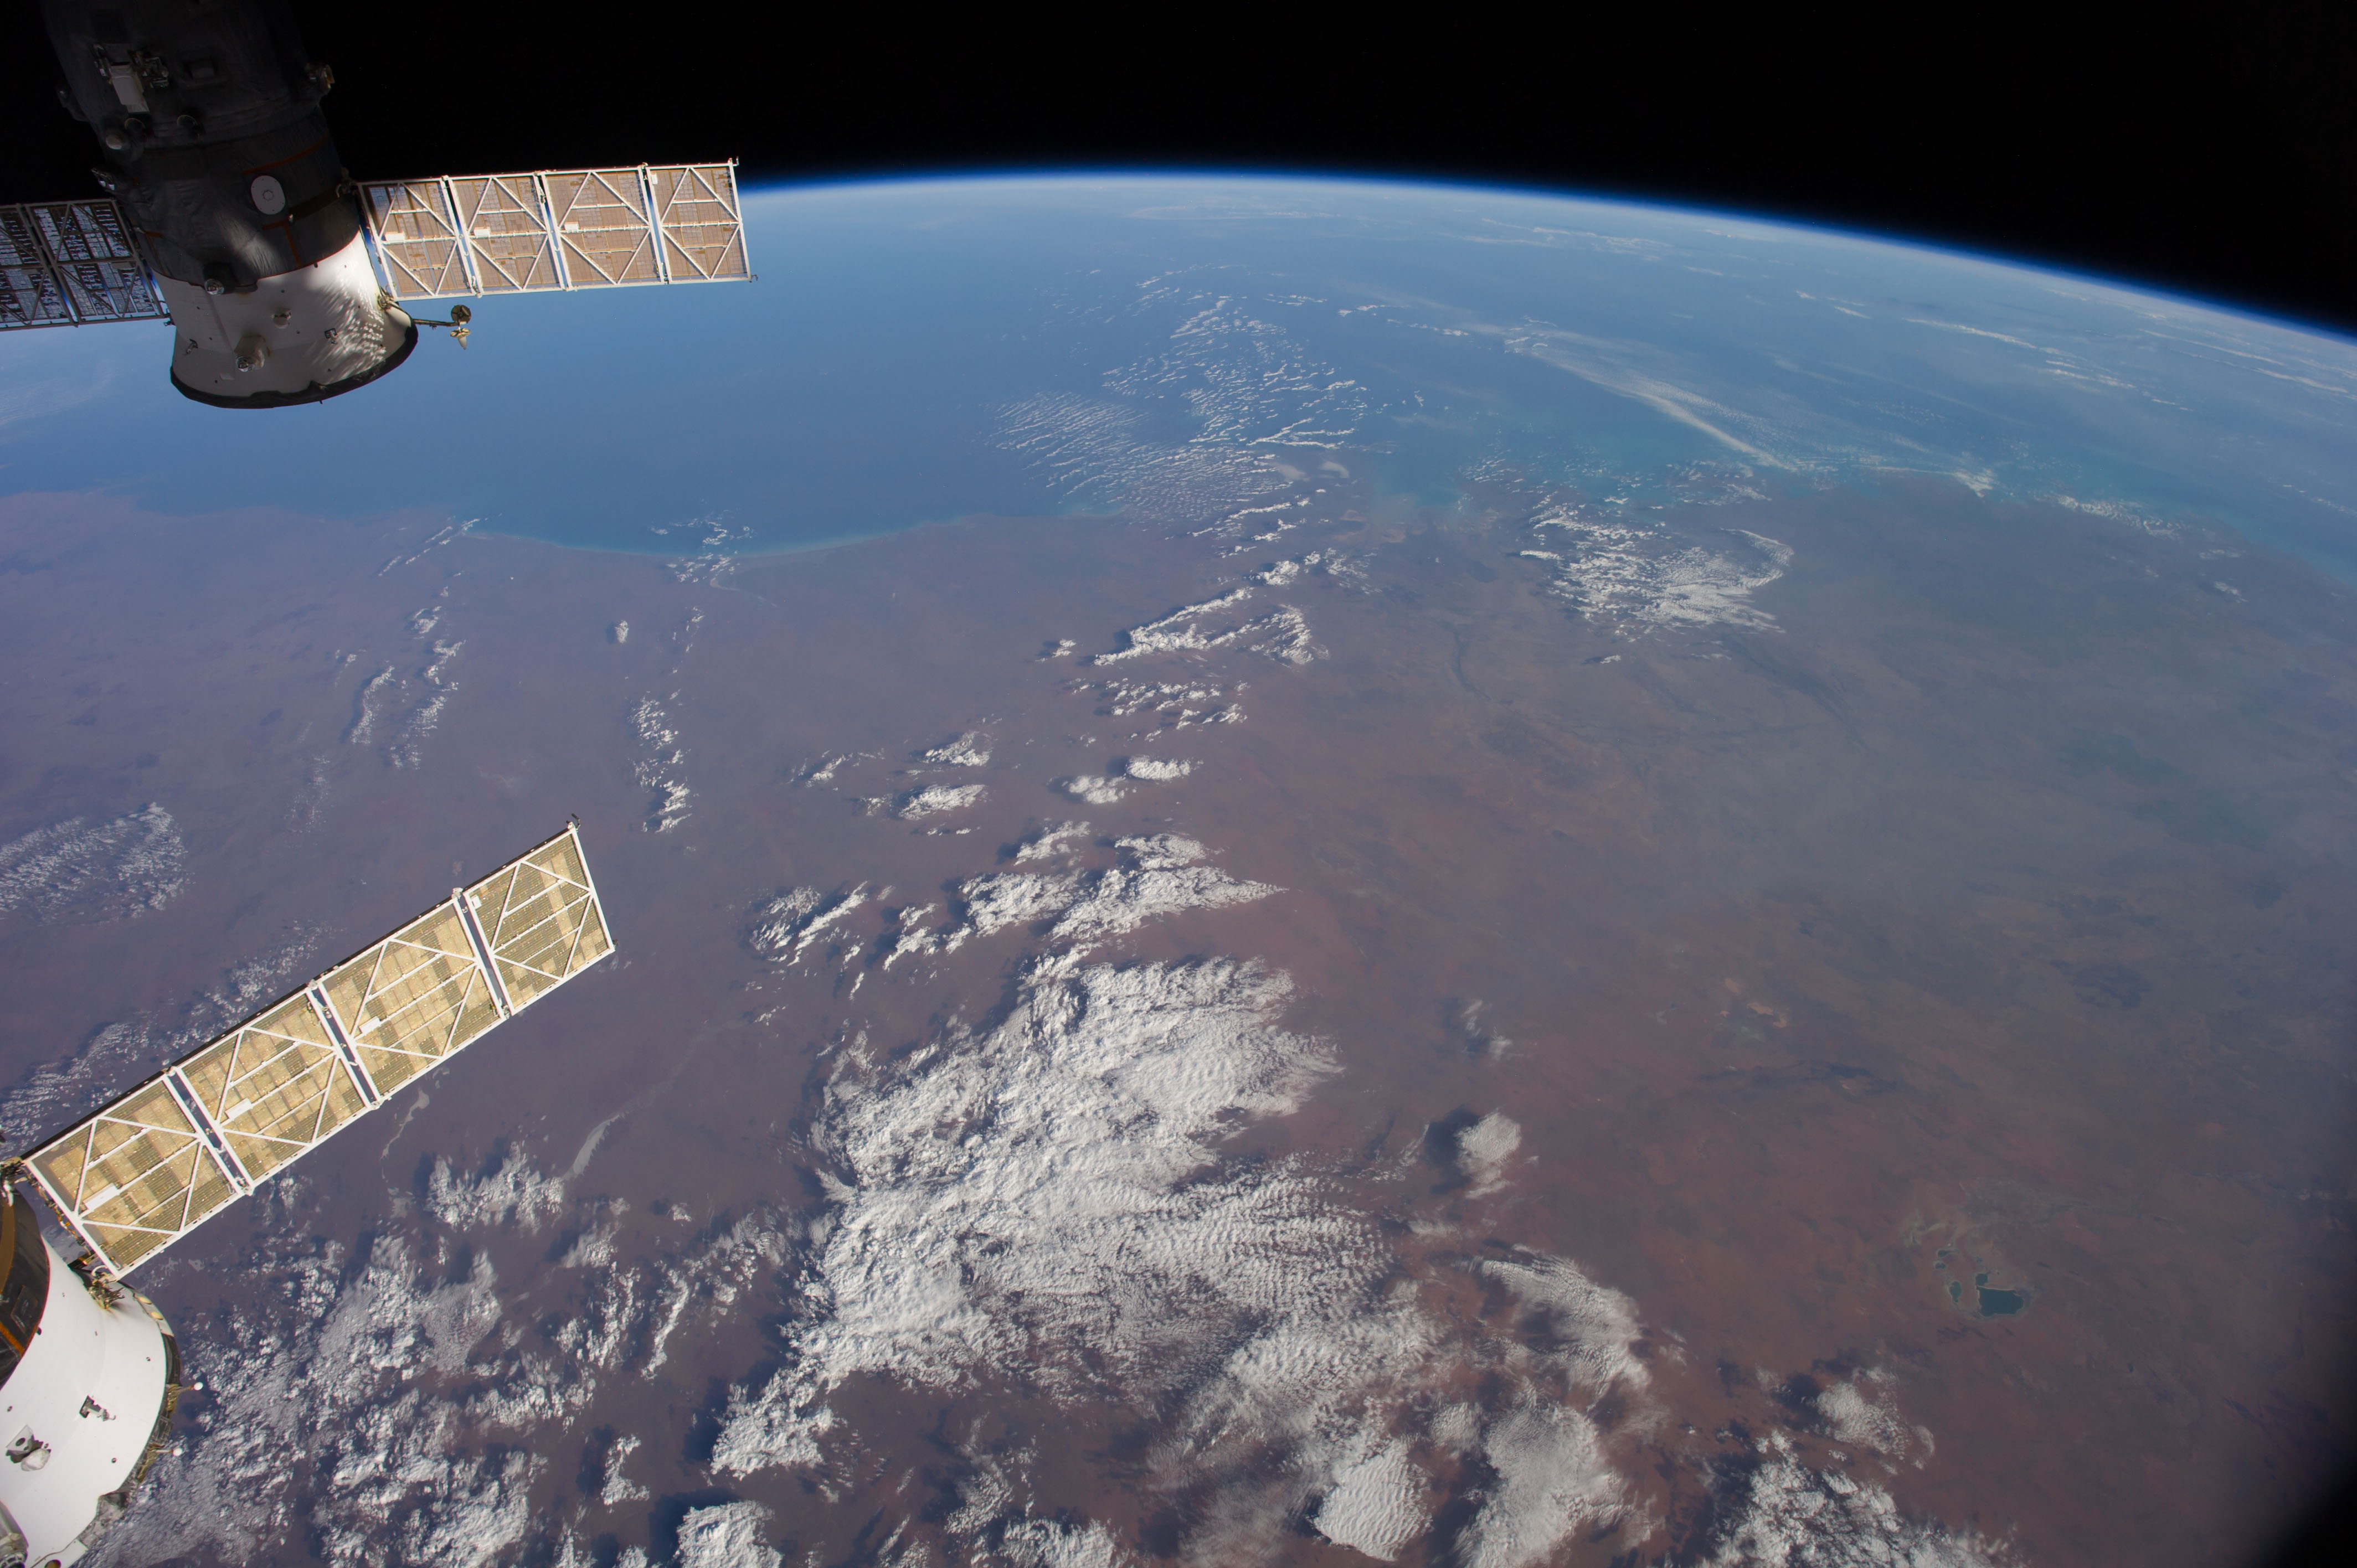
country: AUSTRALIA-WA
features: INDIAN O., KING SOUND, FITZROY R., GASCOYNE R., L. GREGORY, ATMOSPHERIC LIMB
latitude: -19.5
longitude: 124.0
